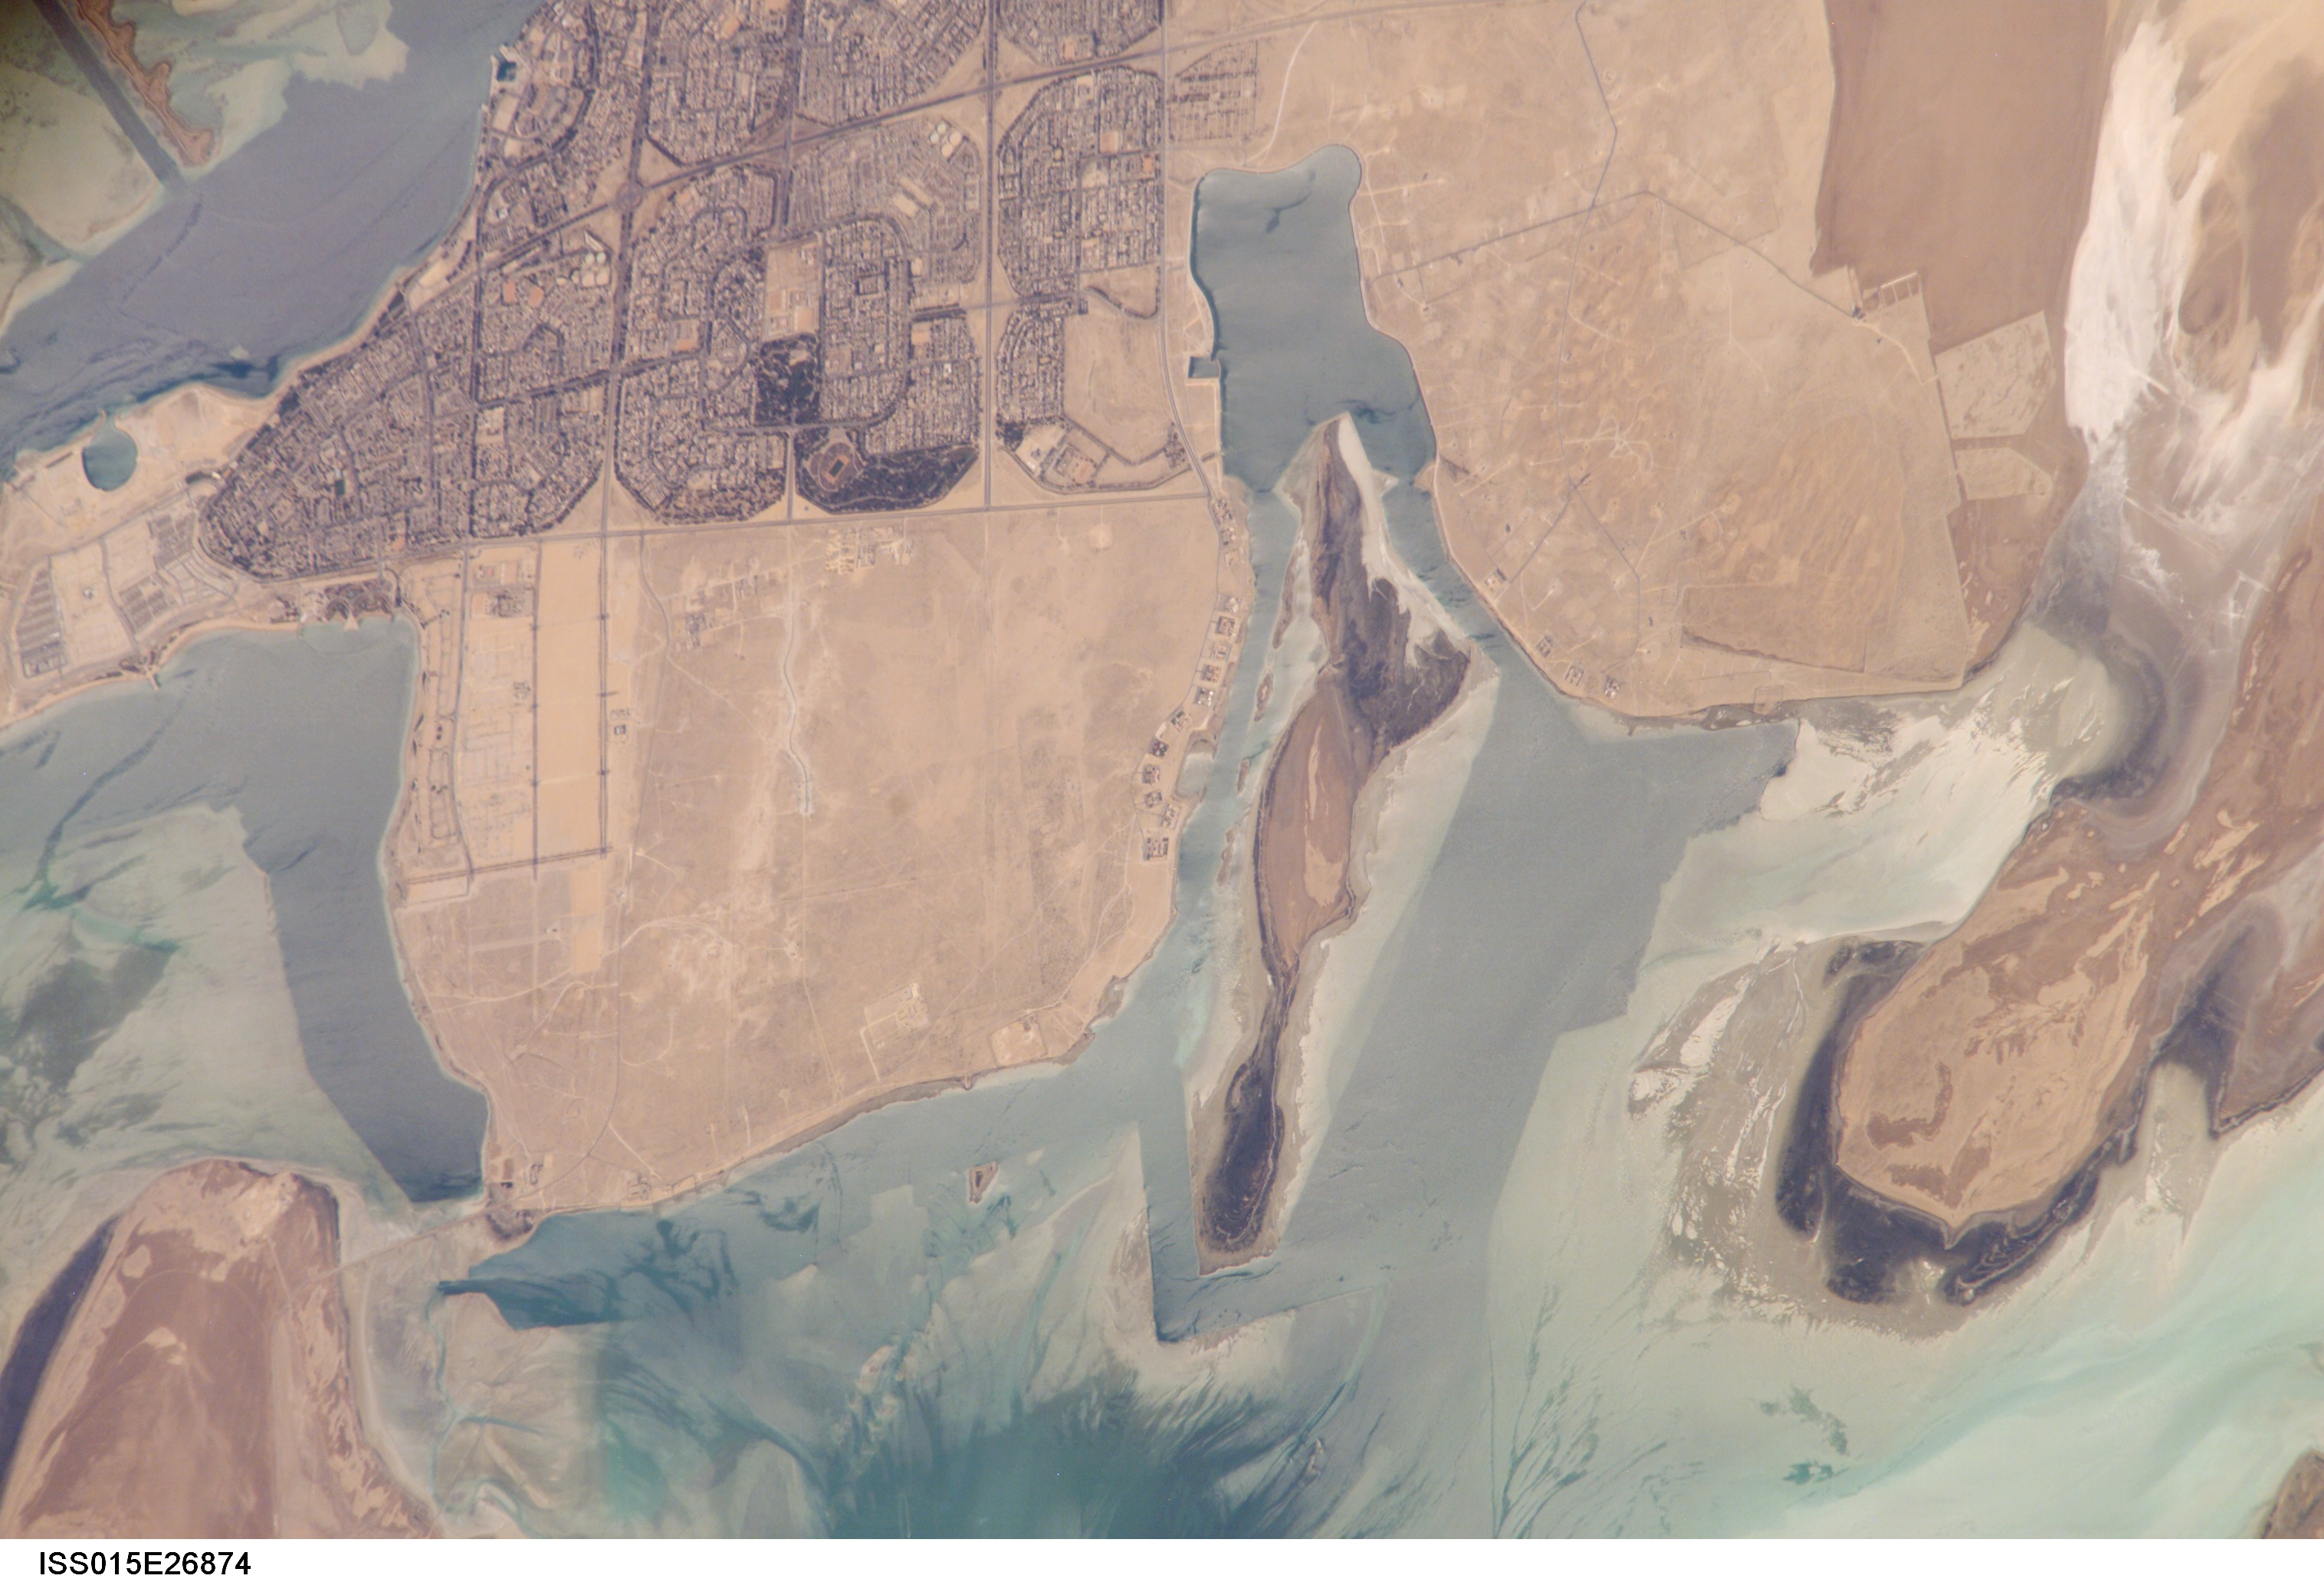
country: SAUDI ARABIA
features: BAYS. GLINT, N. AL JUBAYL
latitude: 27.1
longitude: 49.5
